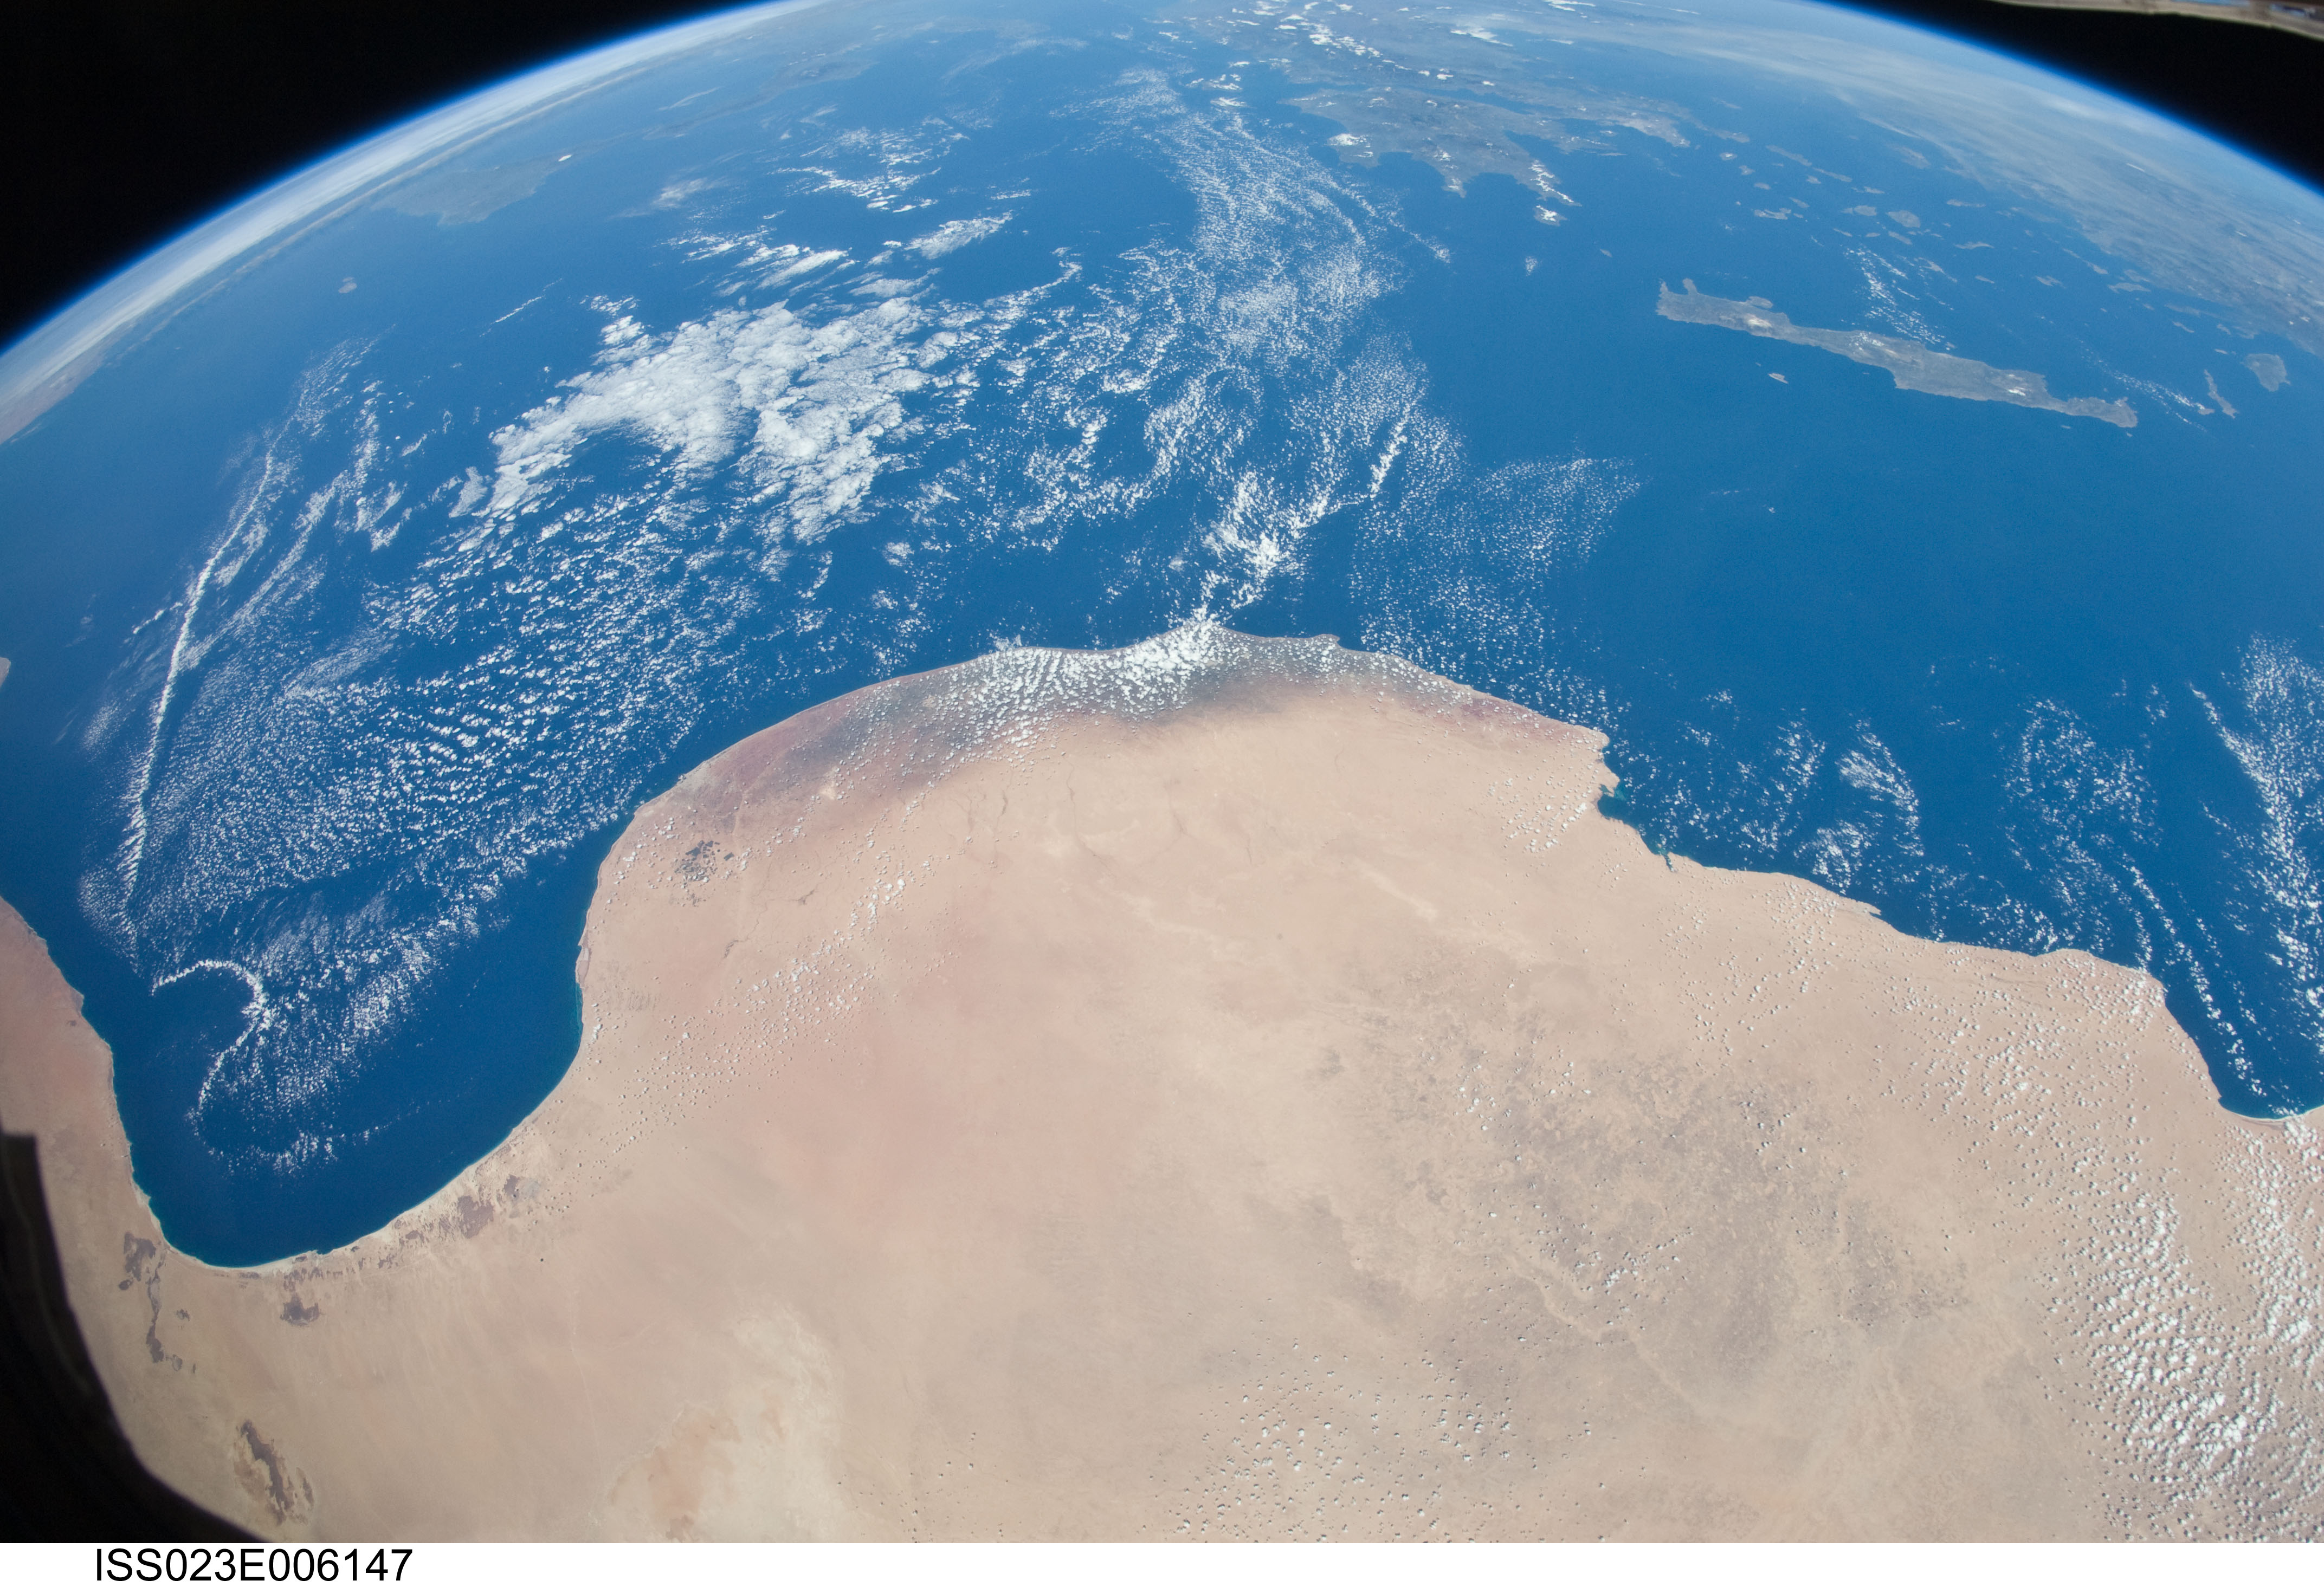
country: LIBYA
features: PAN-MEDITERRANEAN COAST, BENGHAZI AREA, G. OF SIRTE, CRETE, S. GREECE
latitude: 32.0
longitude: 22.0
